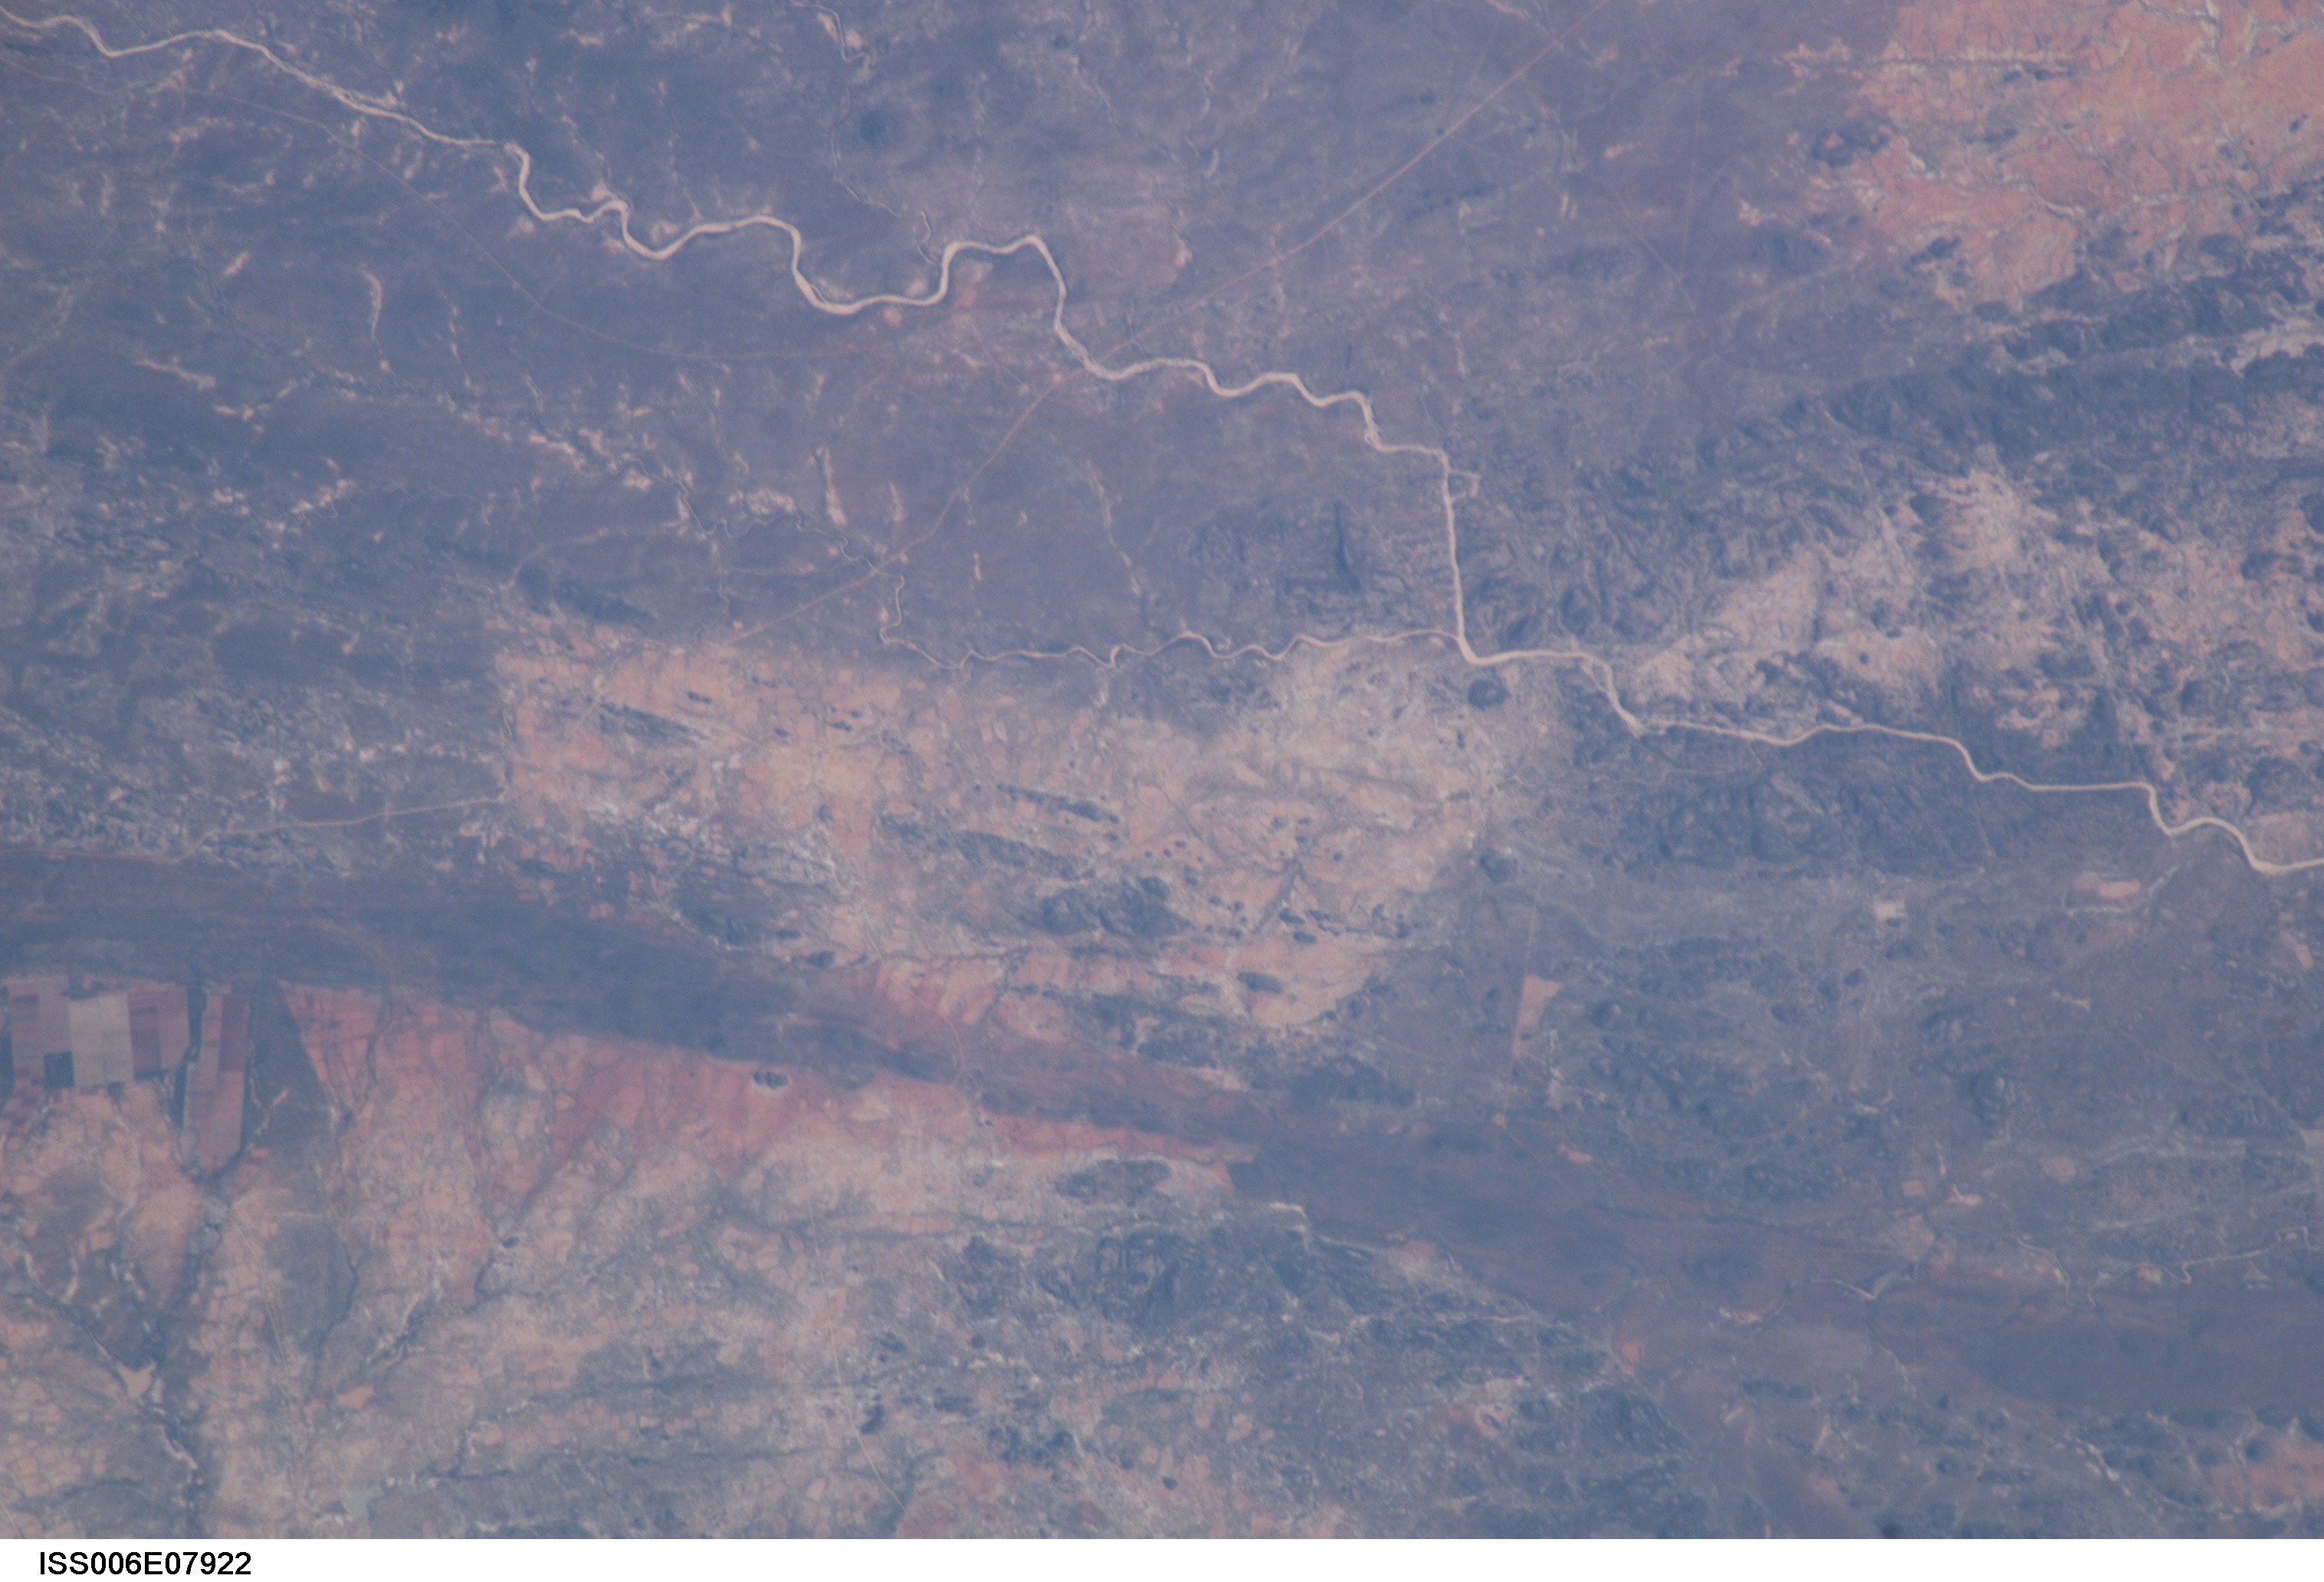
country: ZIMBABWE
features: SAVANNA, LAND USE PATTERNS
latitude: -21.0
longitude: 28.5
